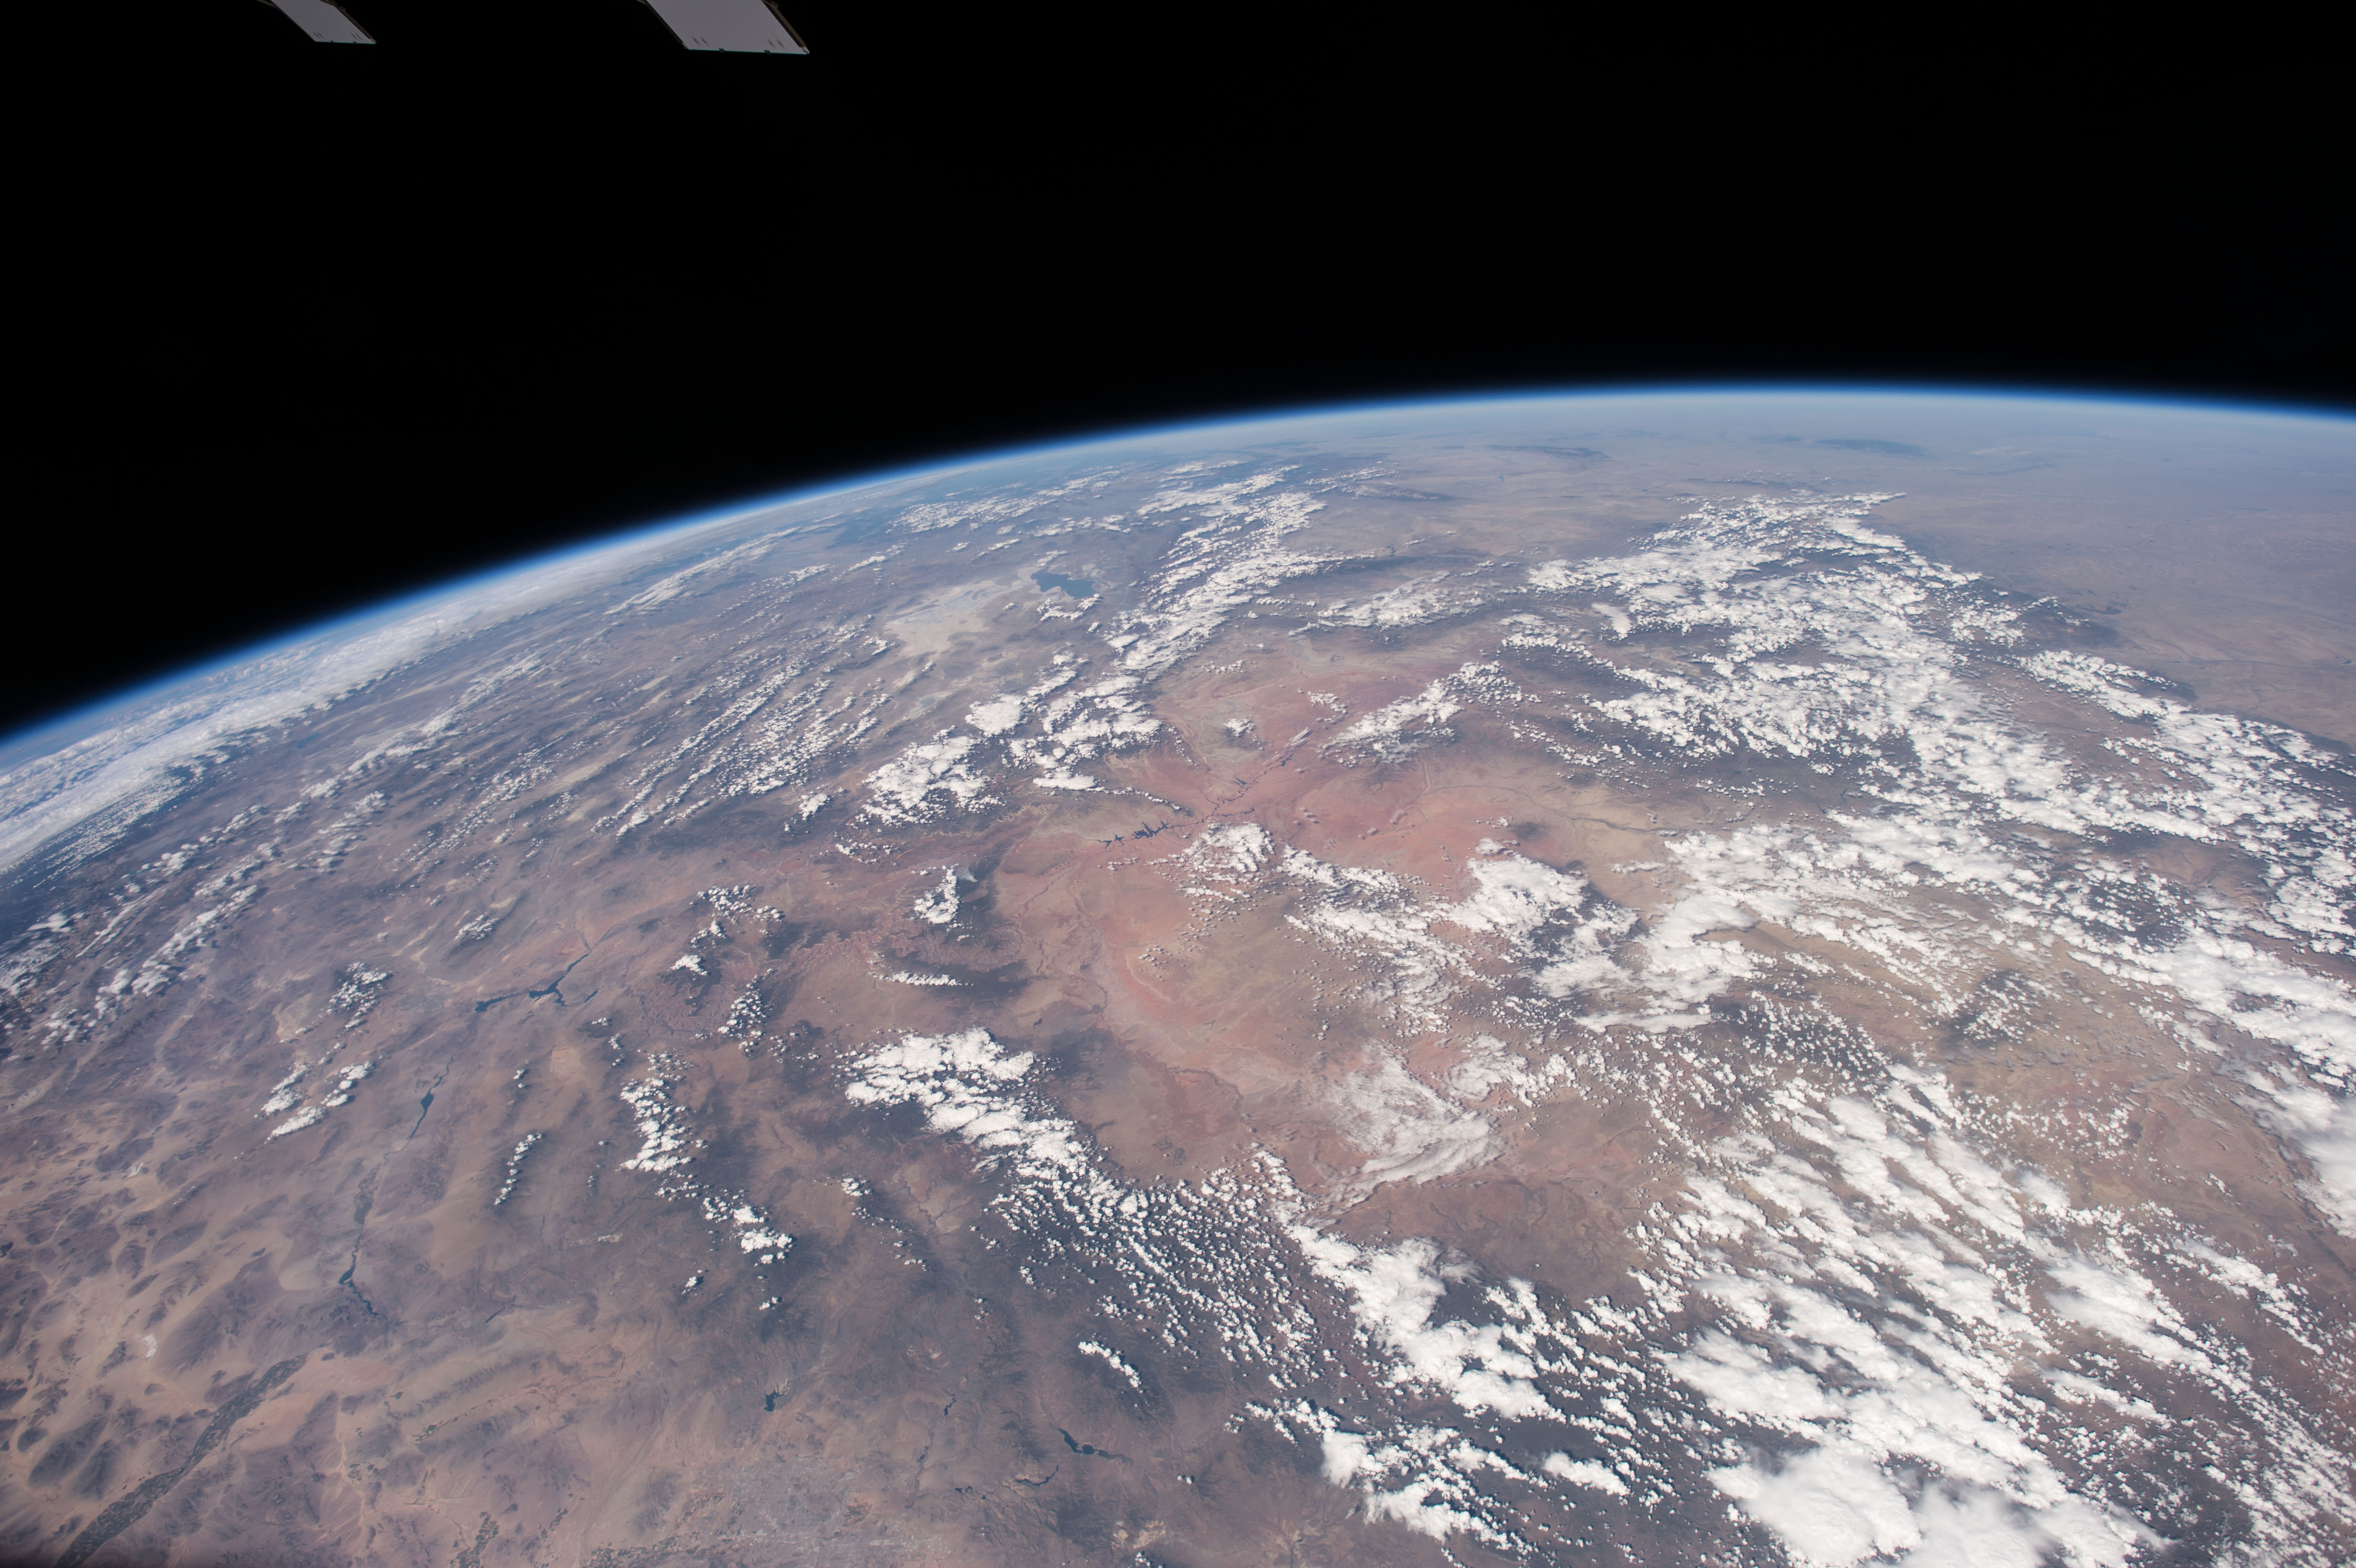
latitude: 35.5
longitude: -111.0
